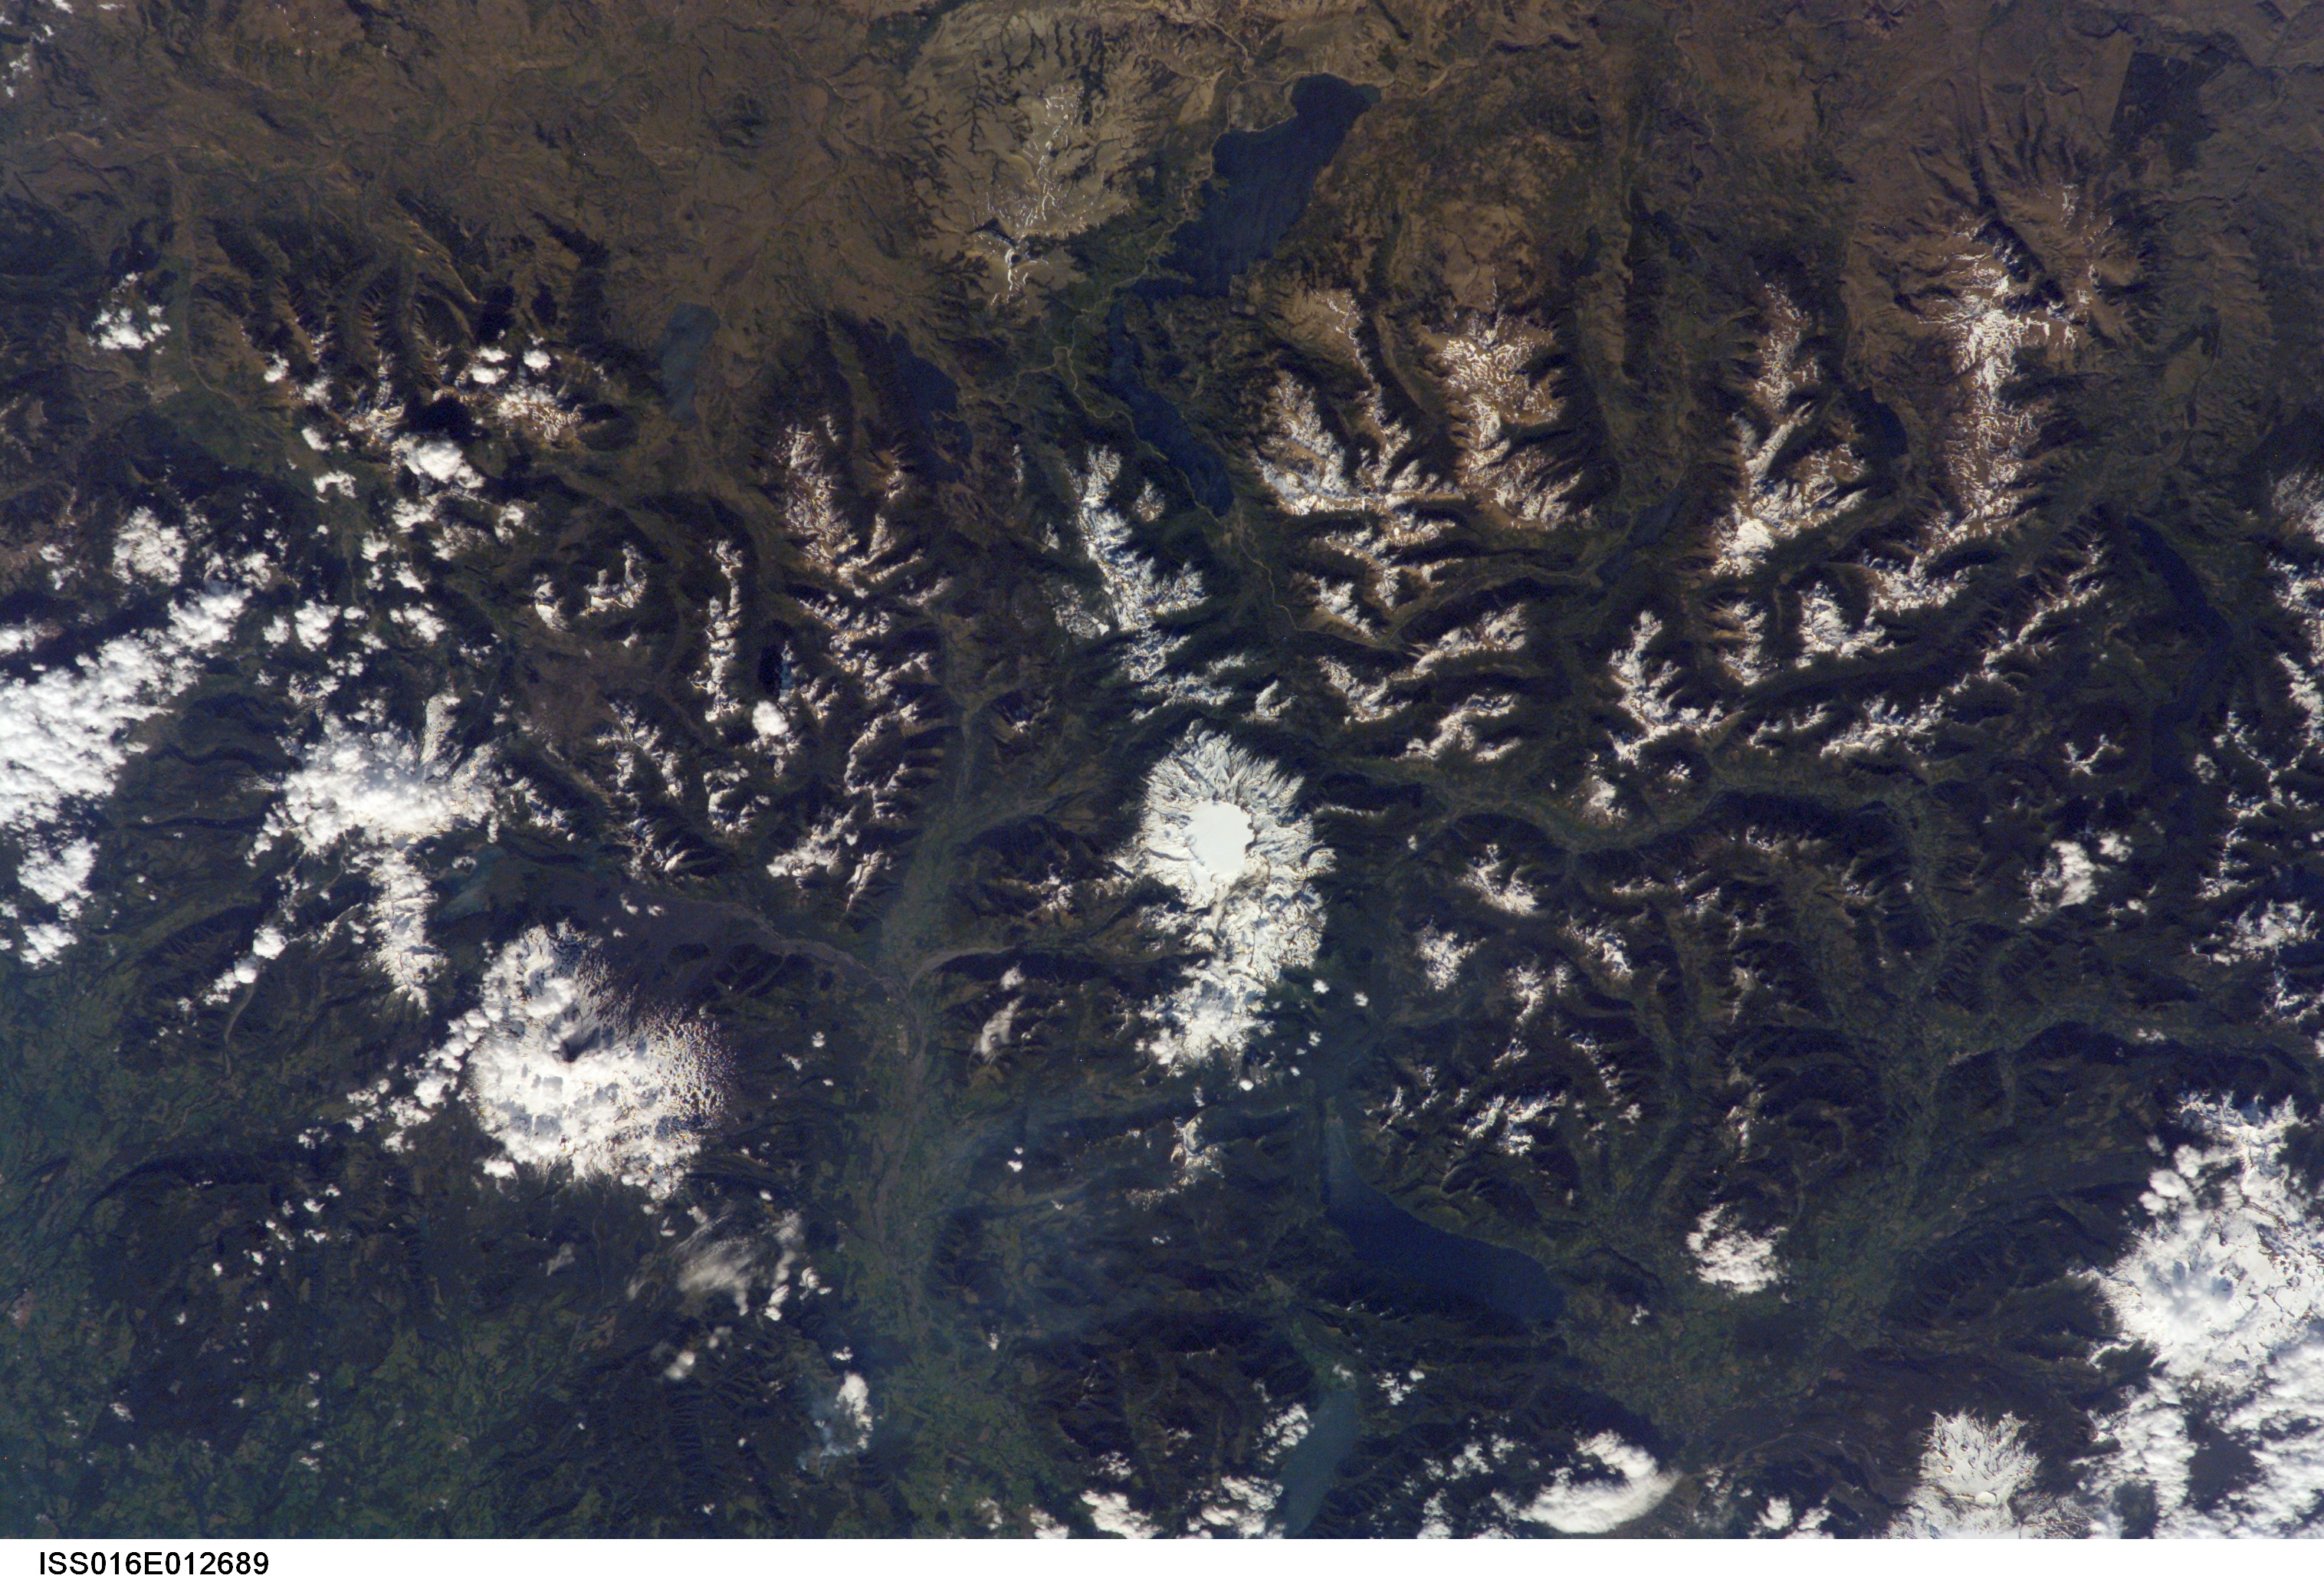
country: CHILE
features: SOLLIPULLI VOLCANO, L. ALUMINE
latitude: -39.0
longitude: -71.5
